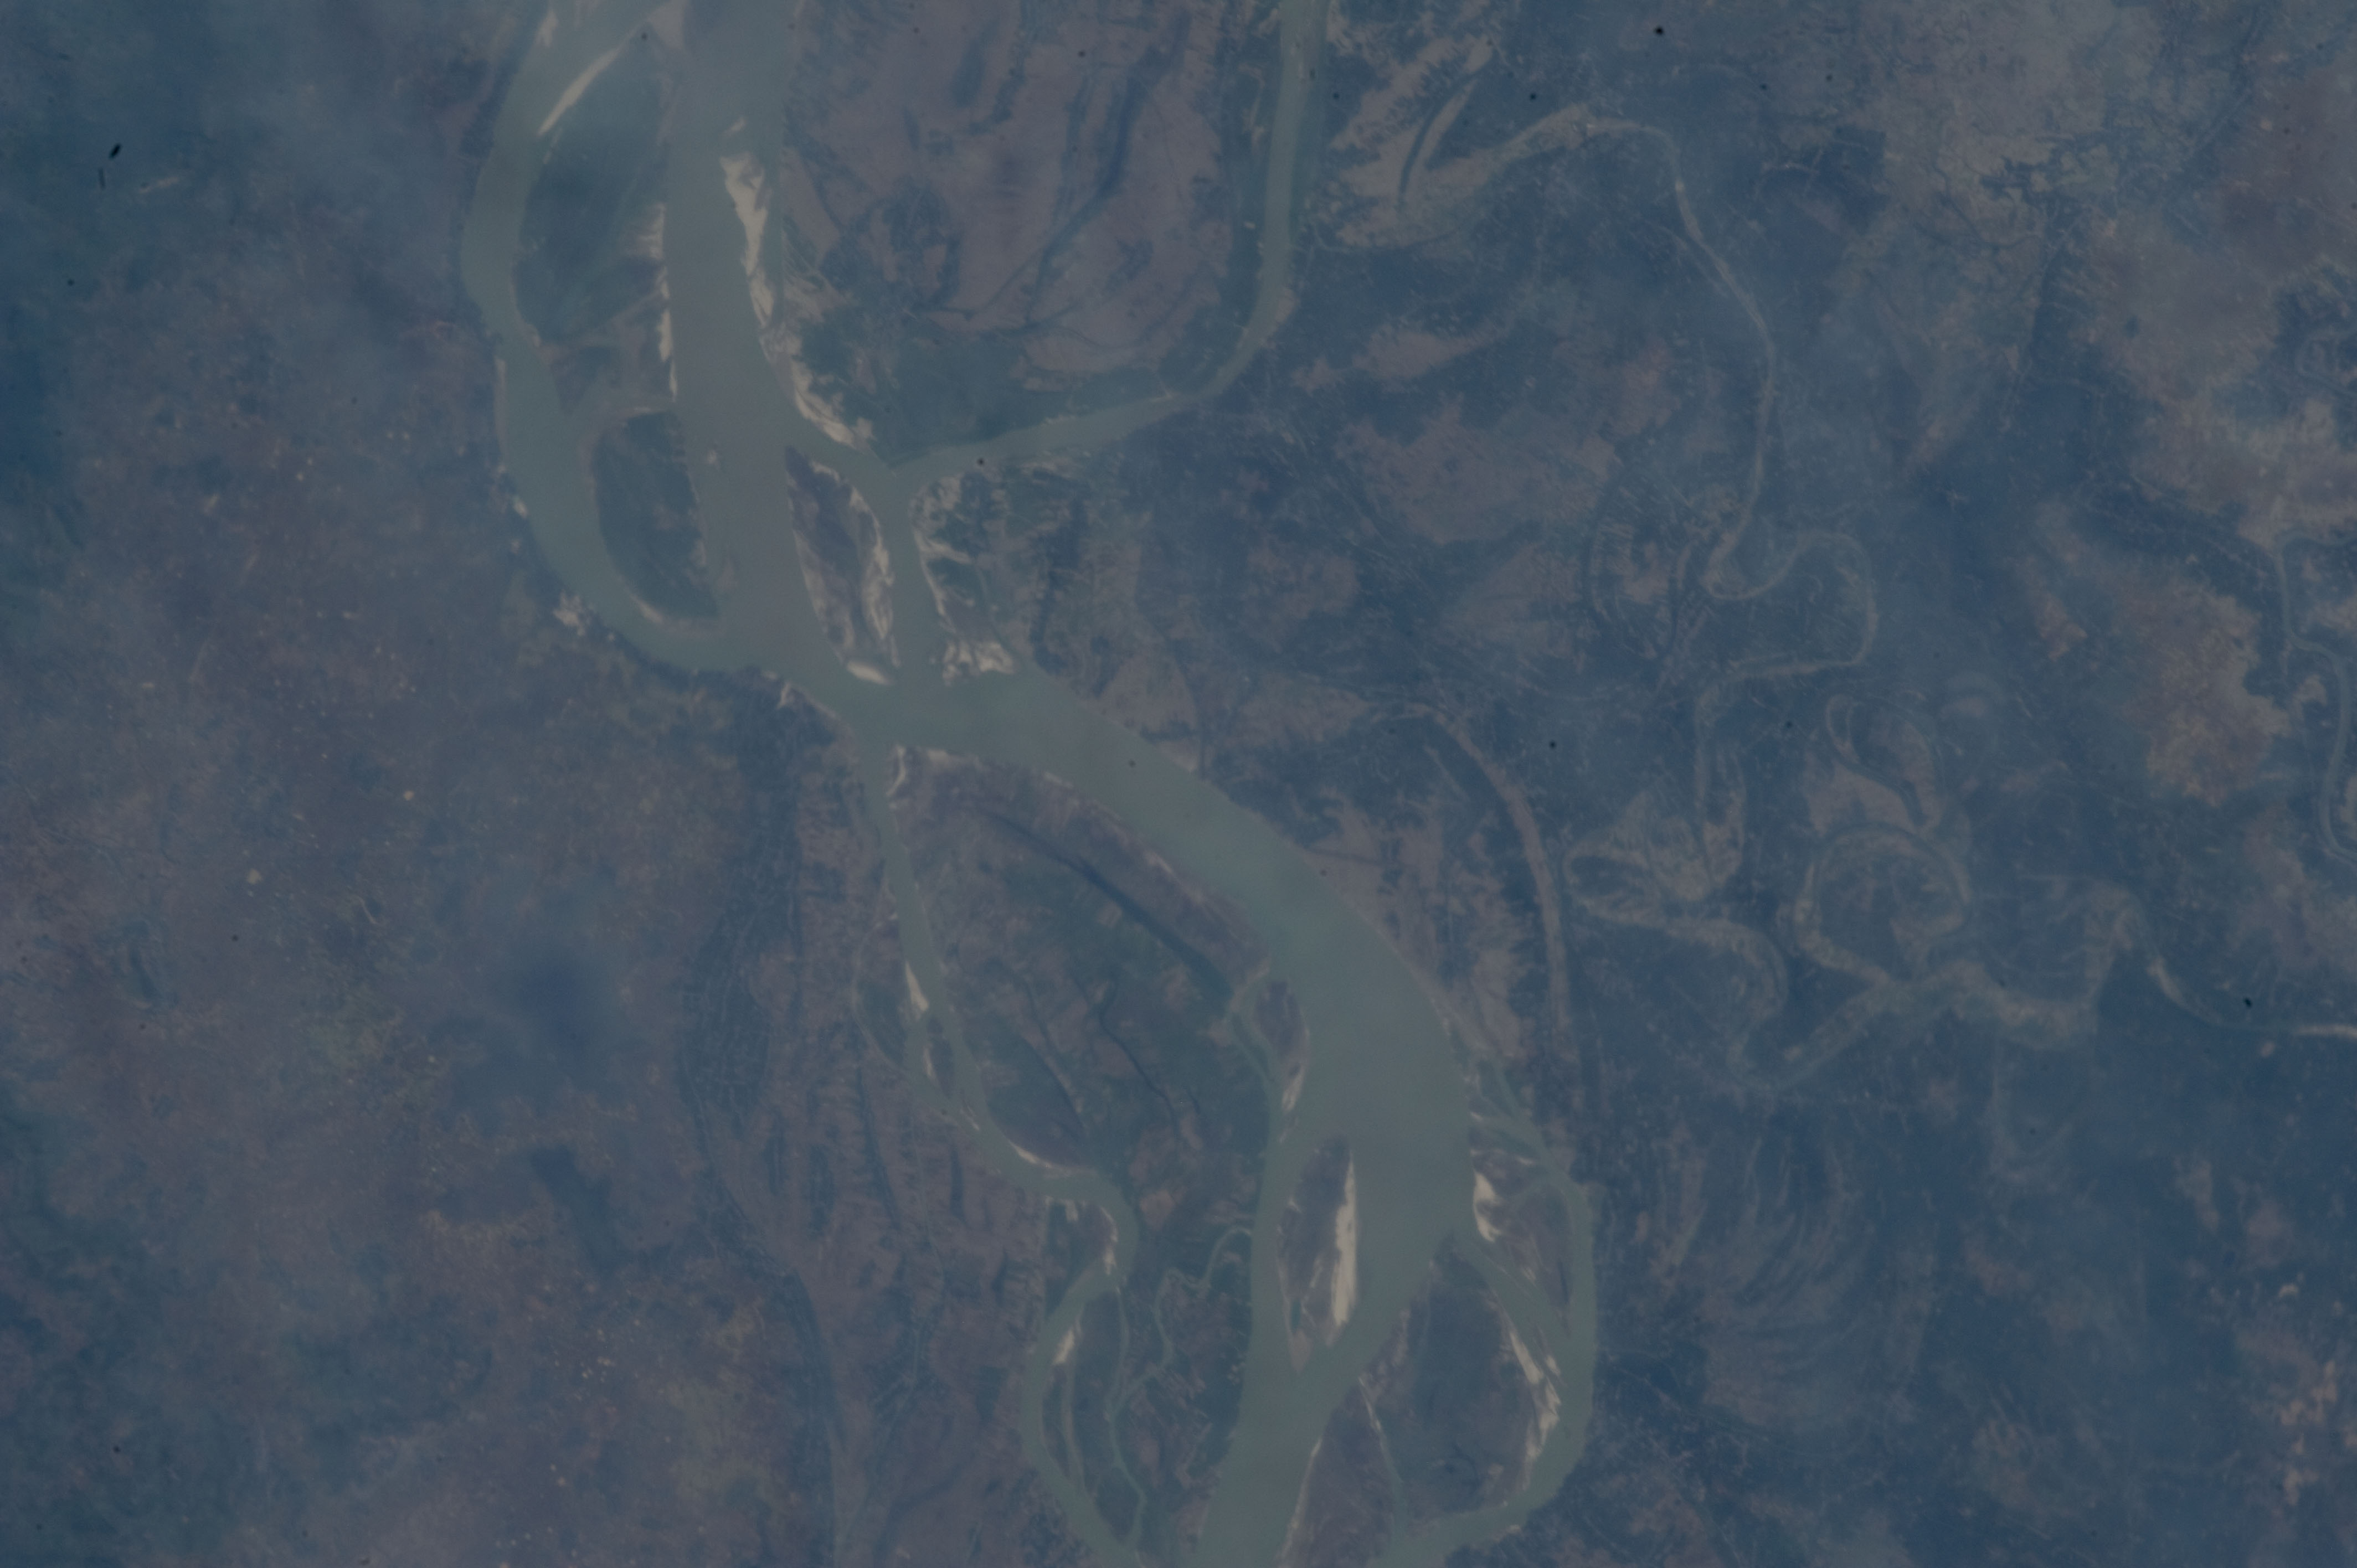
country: INDIA
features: GANGES R. FLOODPLAIN, CANALS, HAZE
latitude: 25.1
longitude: 88.0
